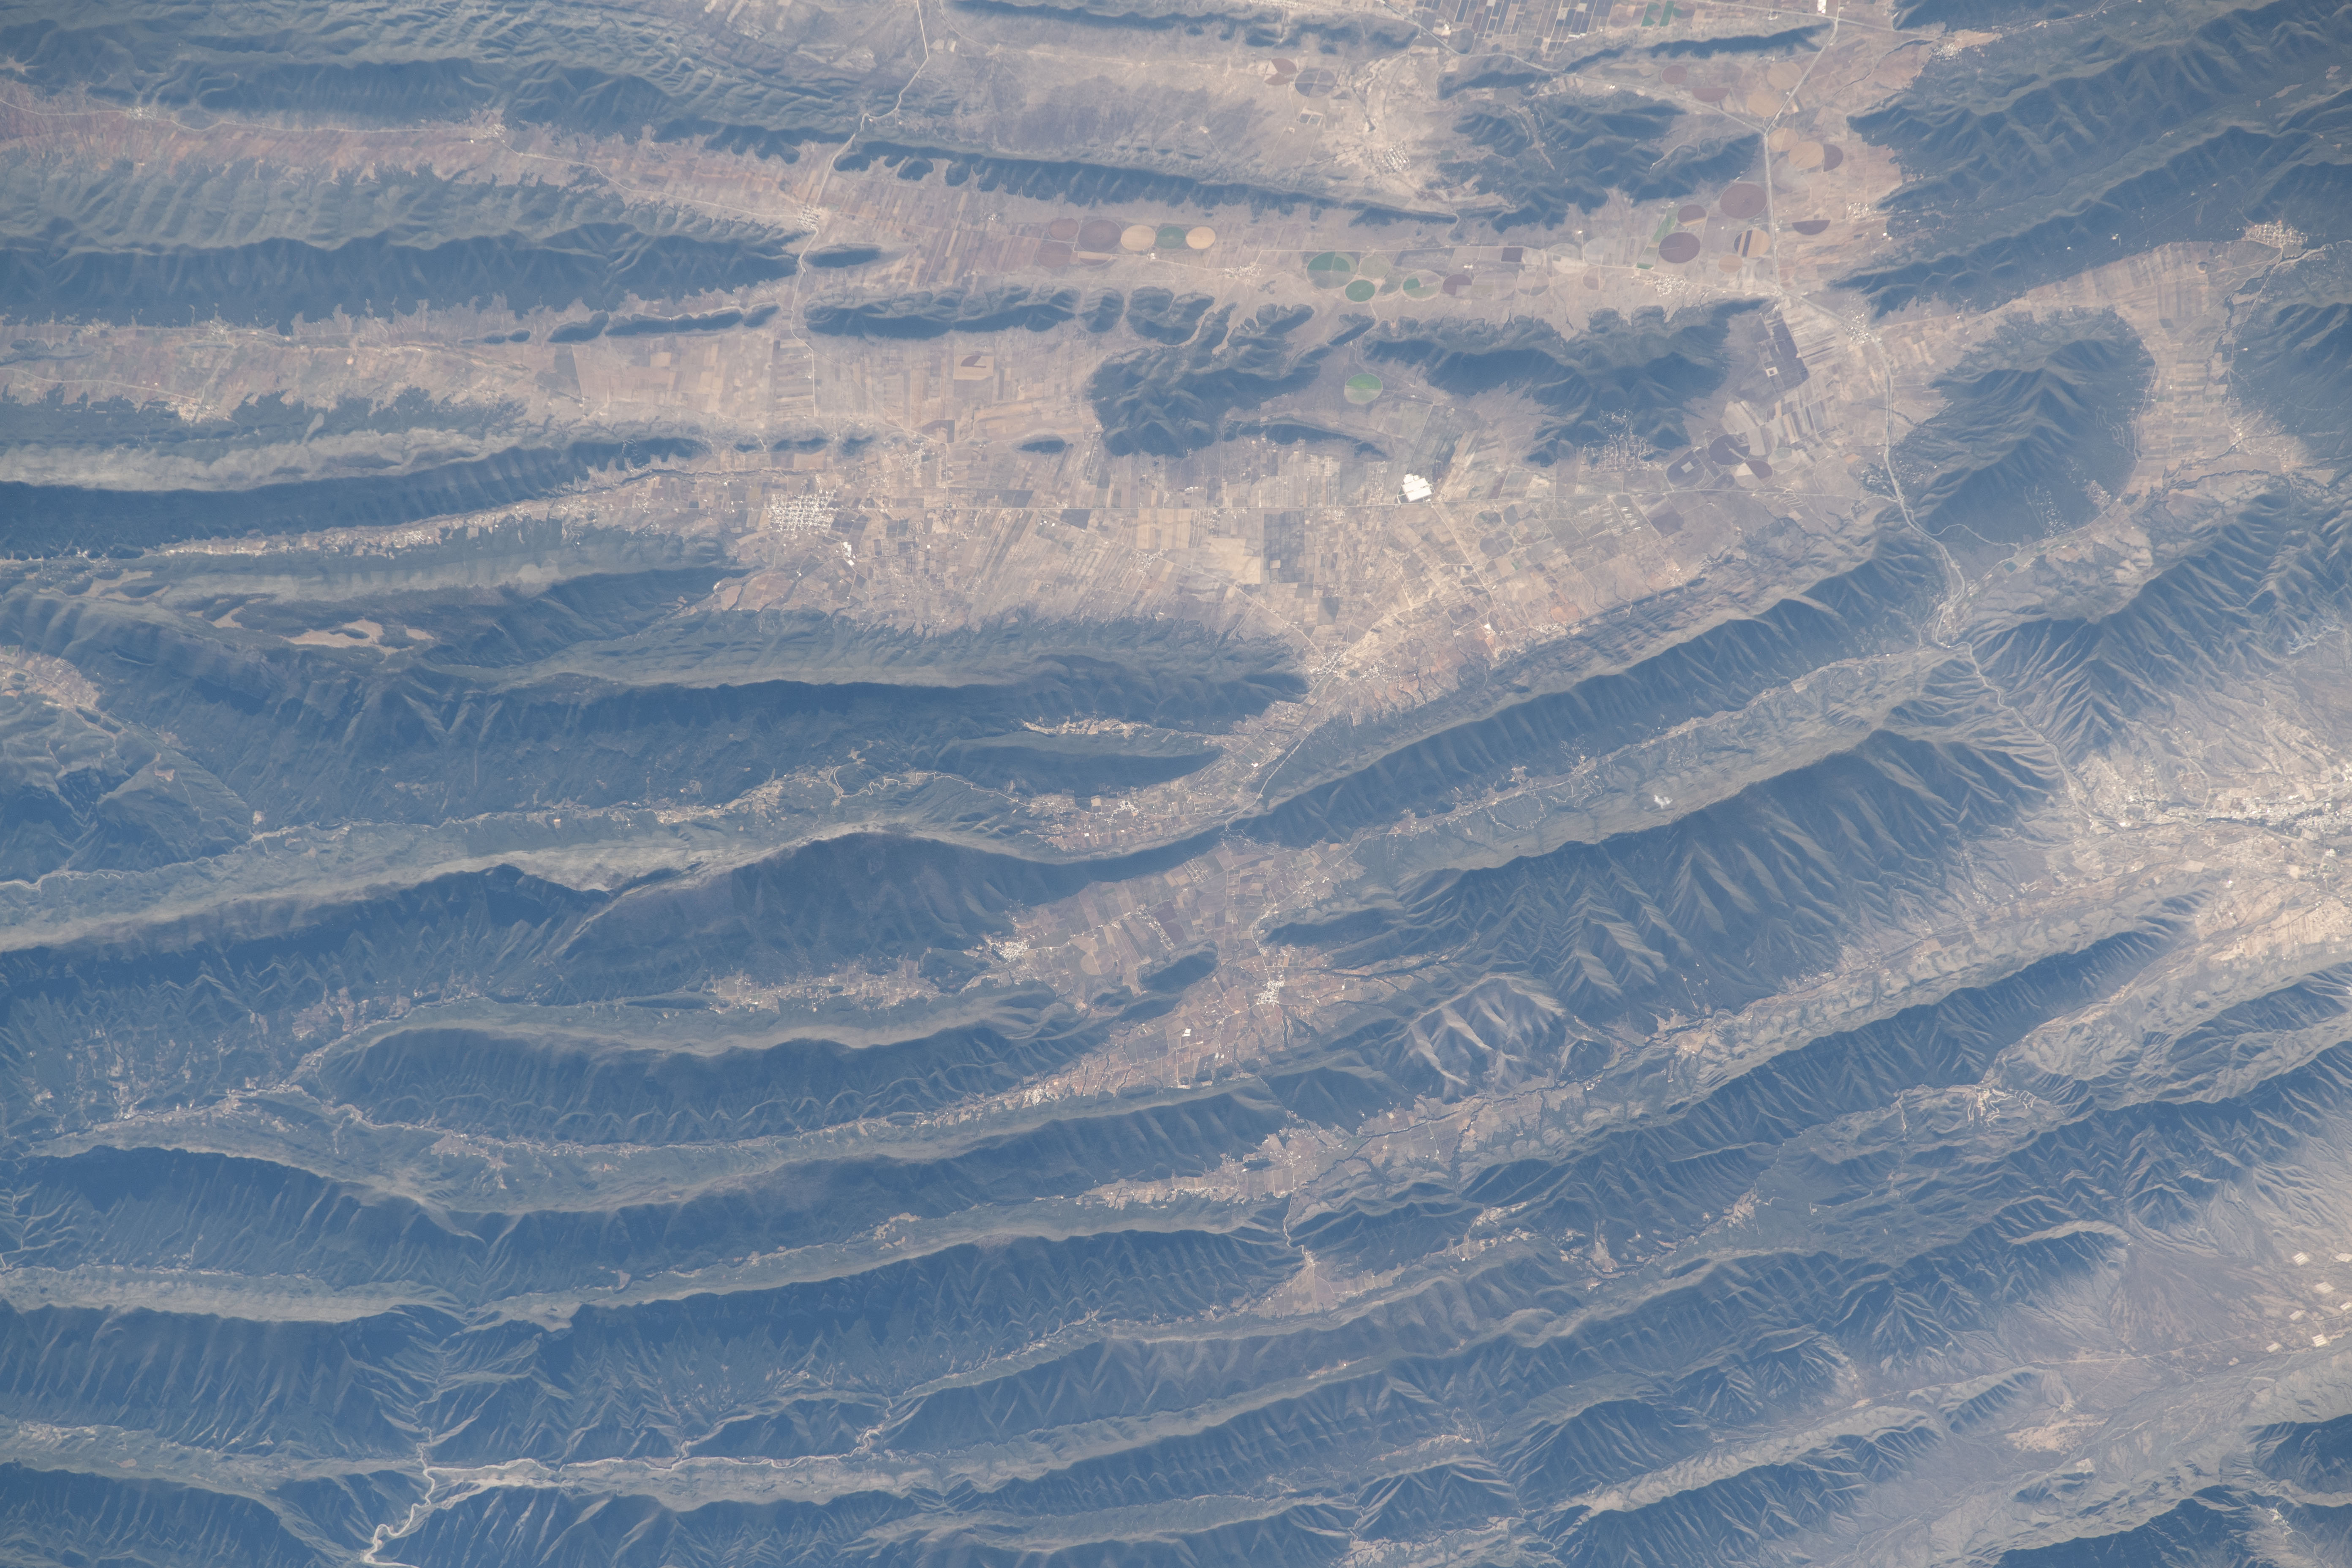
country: MEXICO
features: CERRO SAN RAFAEL
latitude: 25.4
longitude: -100.7
